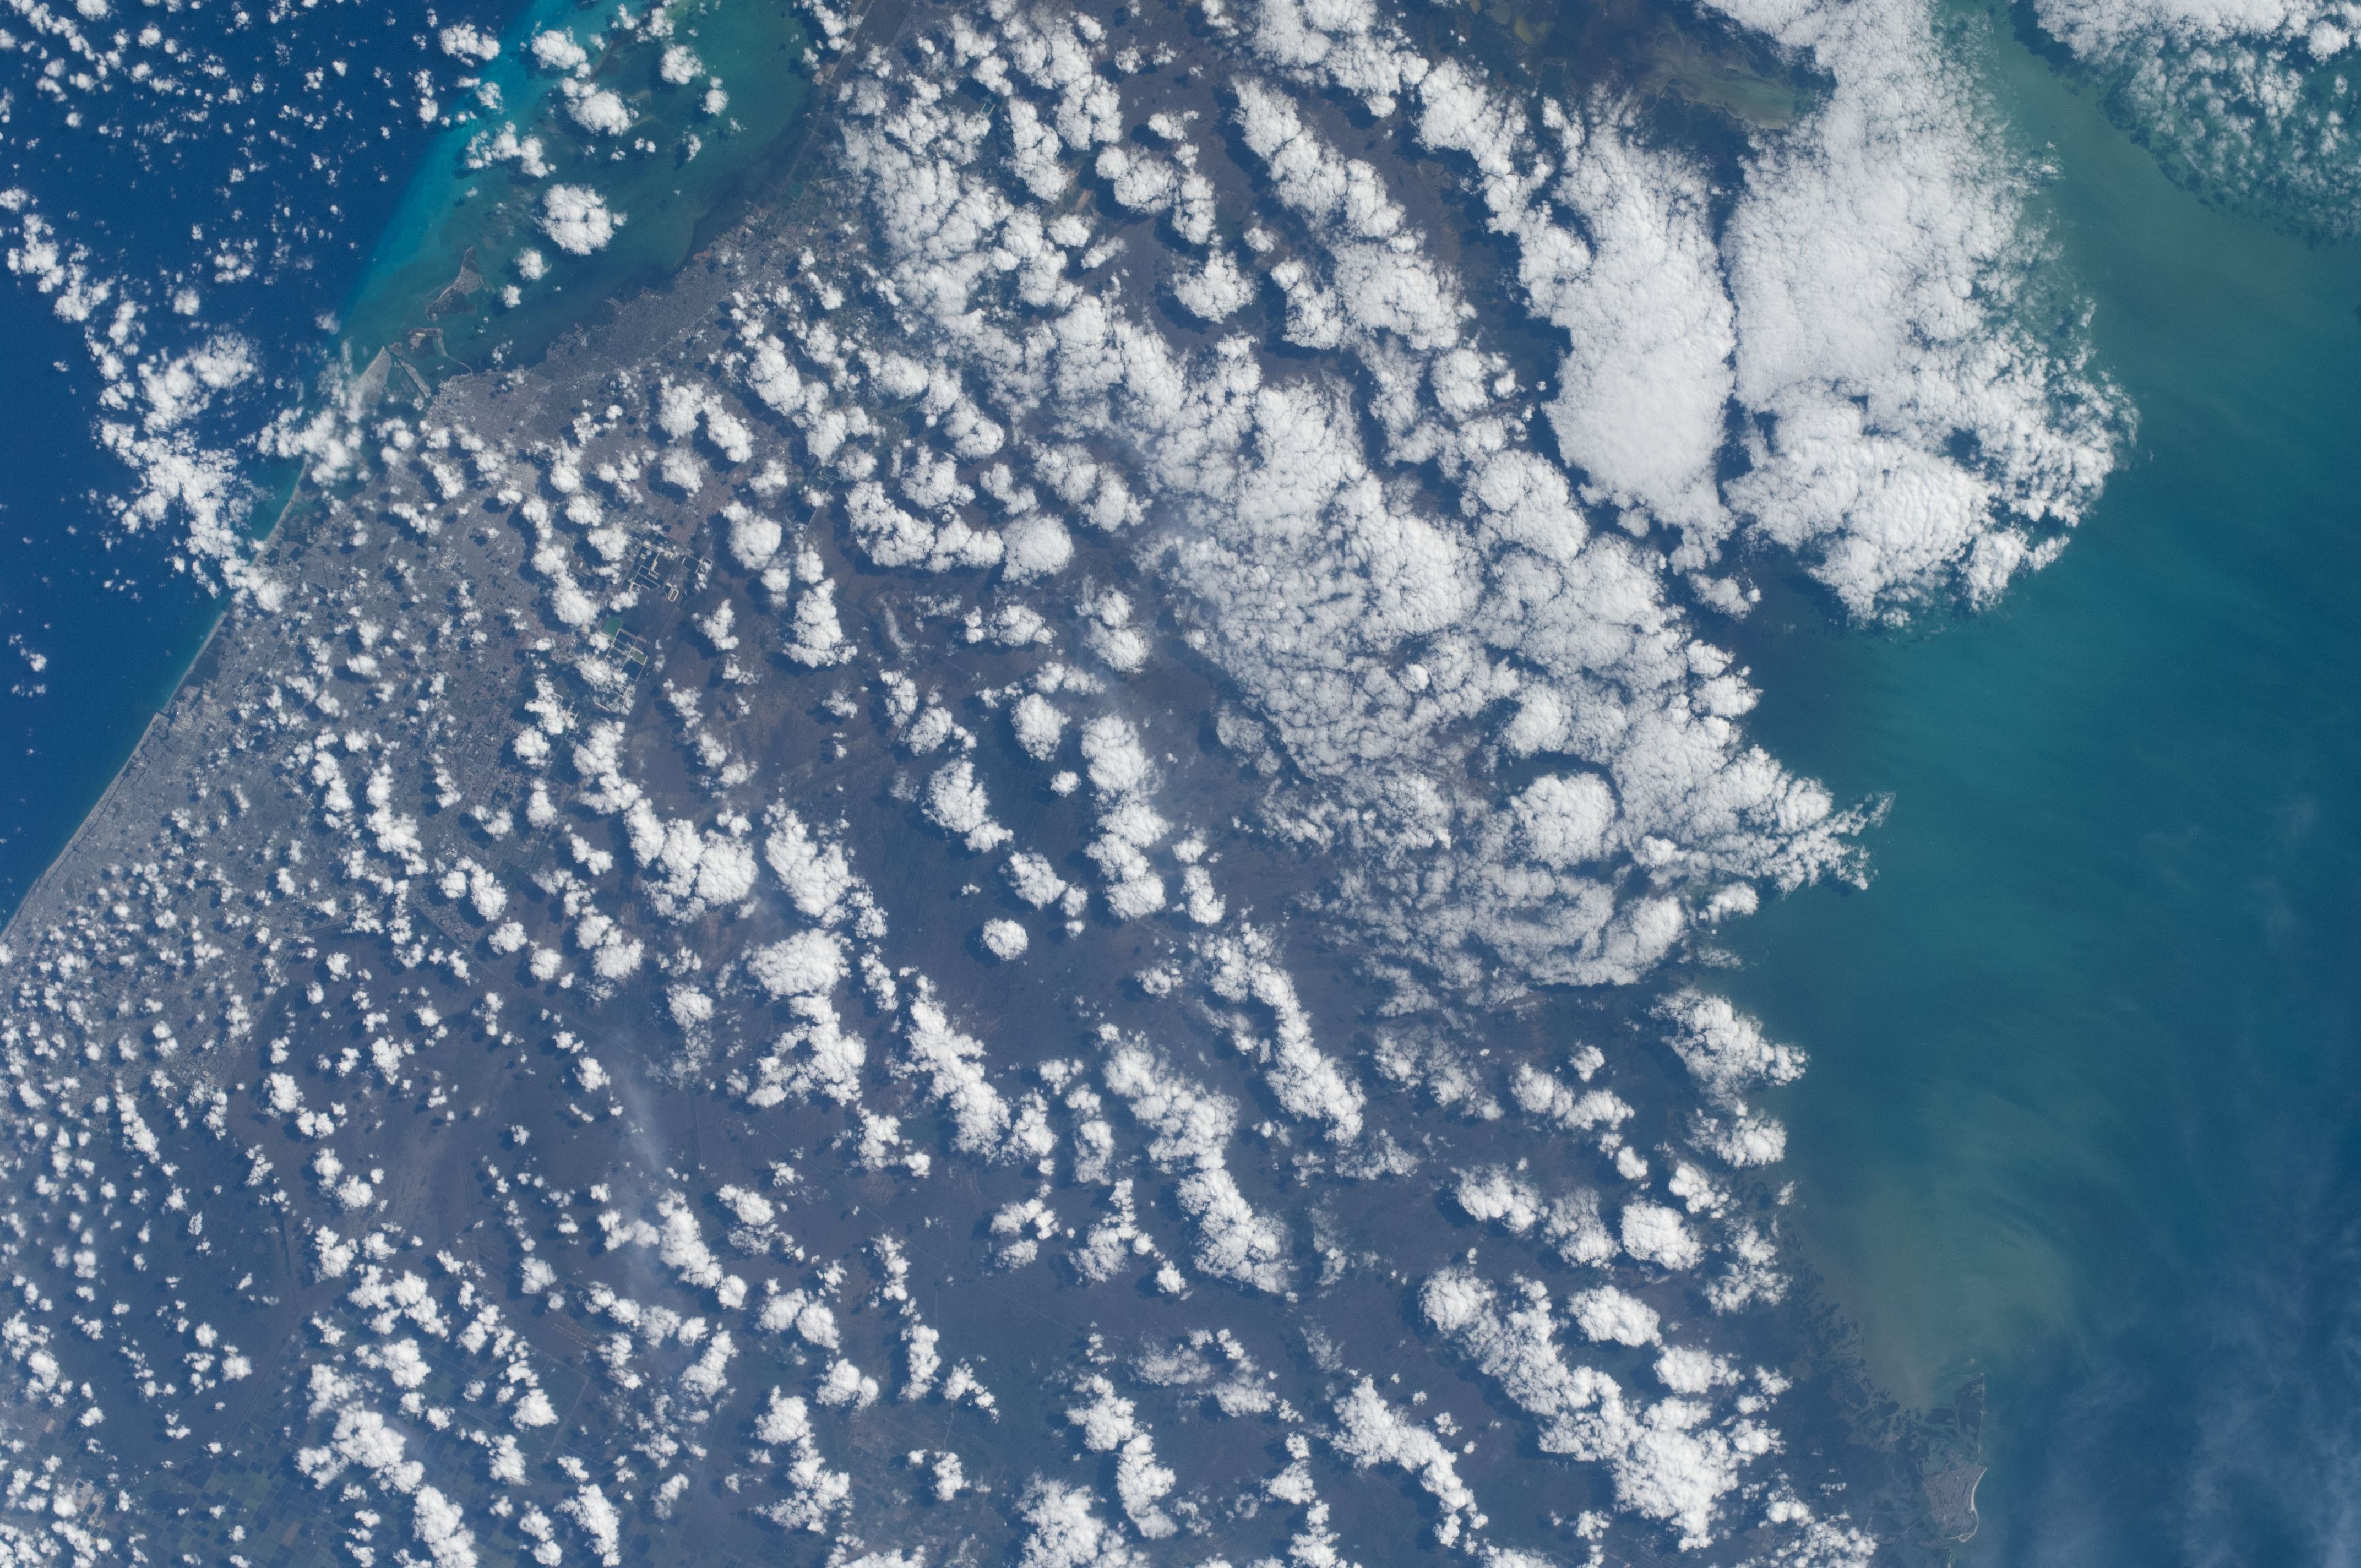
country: USA-FLORIDA
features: MARCO I., MIAMI, FLORIDA COASTAL EVERGLADES
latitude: 26.0
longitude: -80.5
